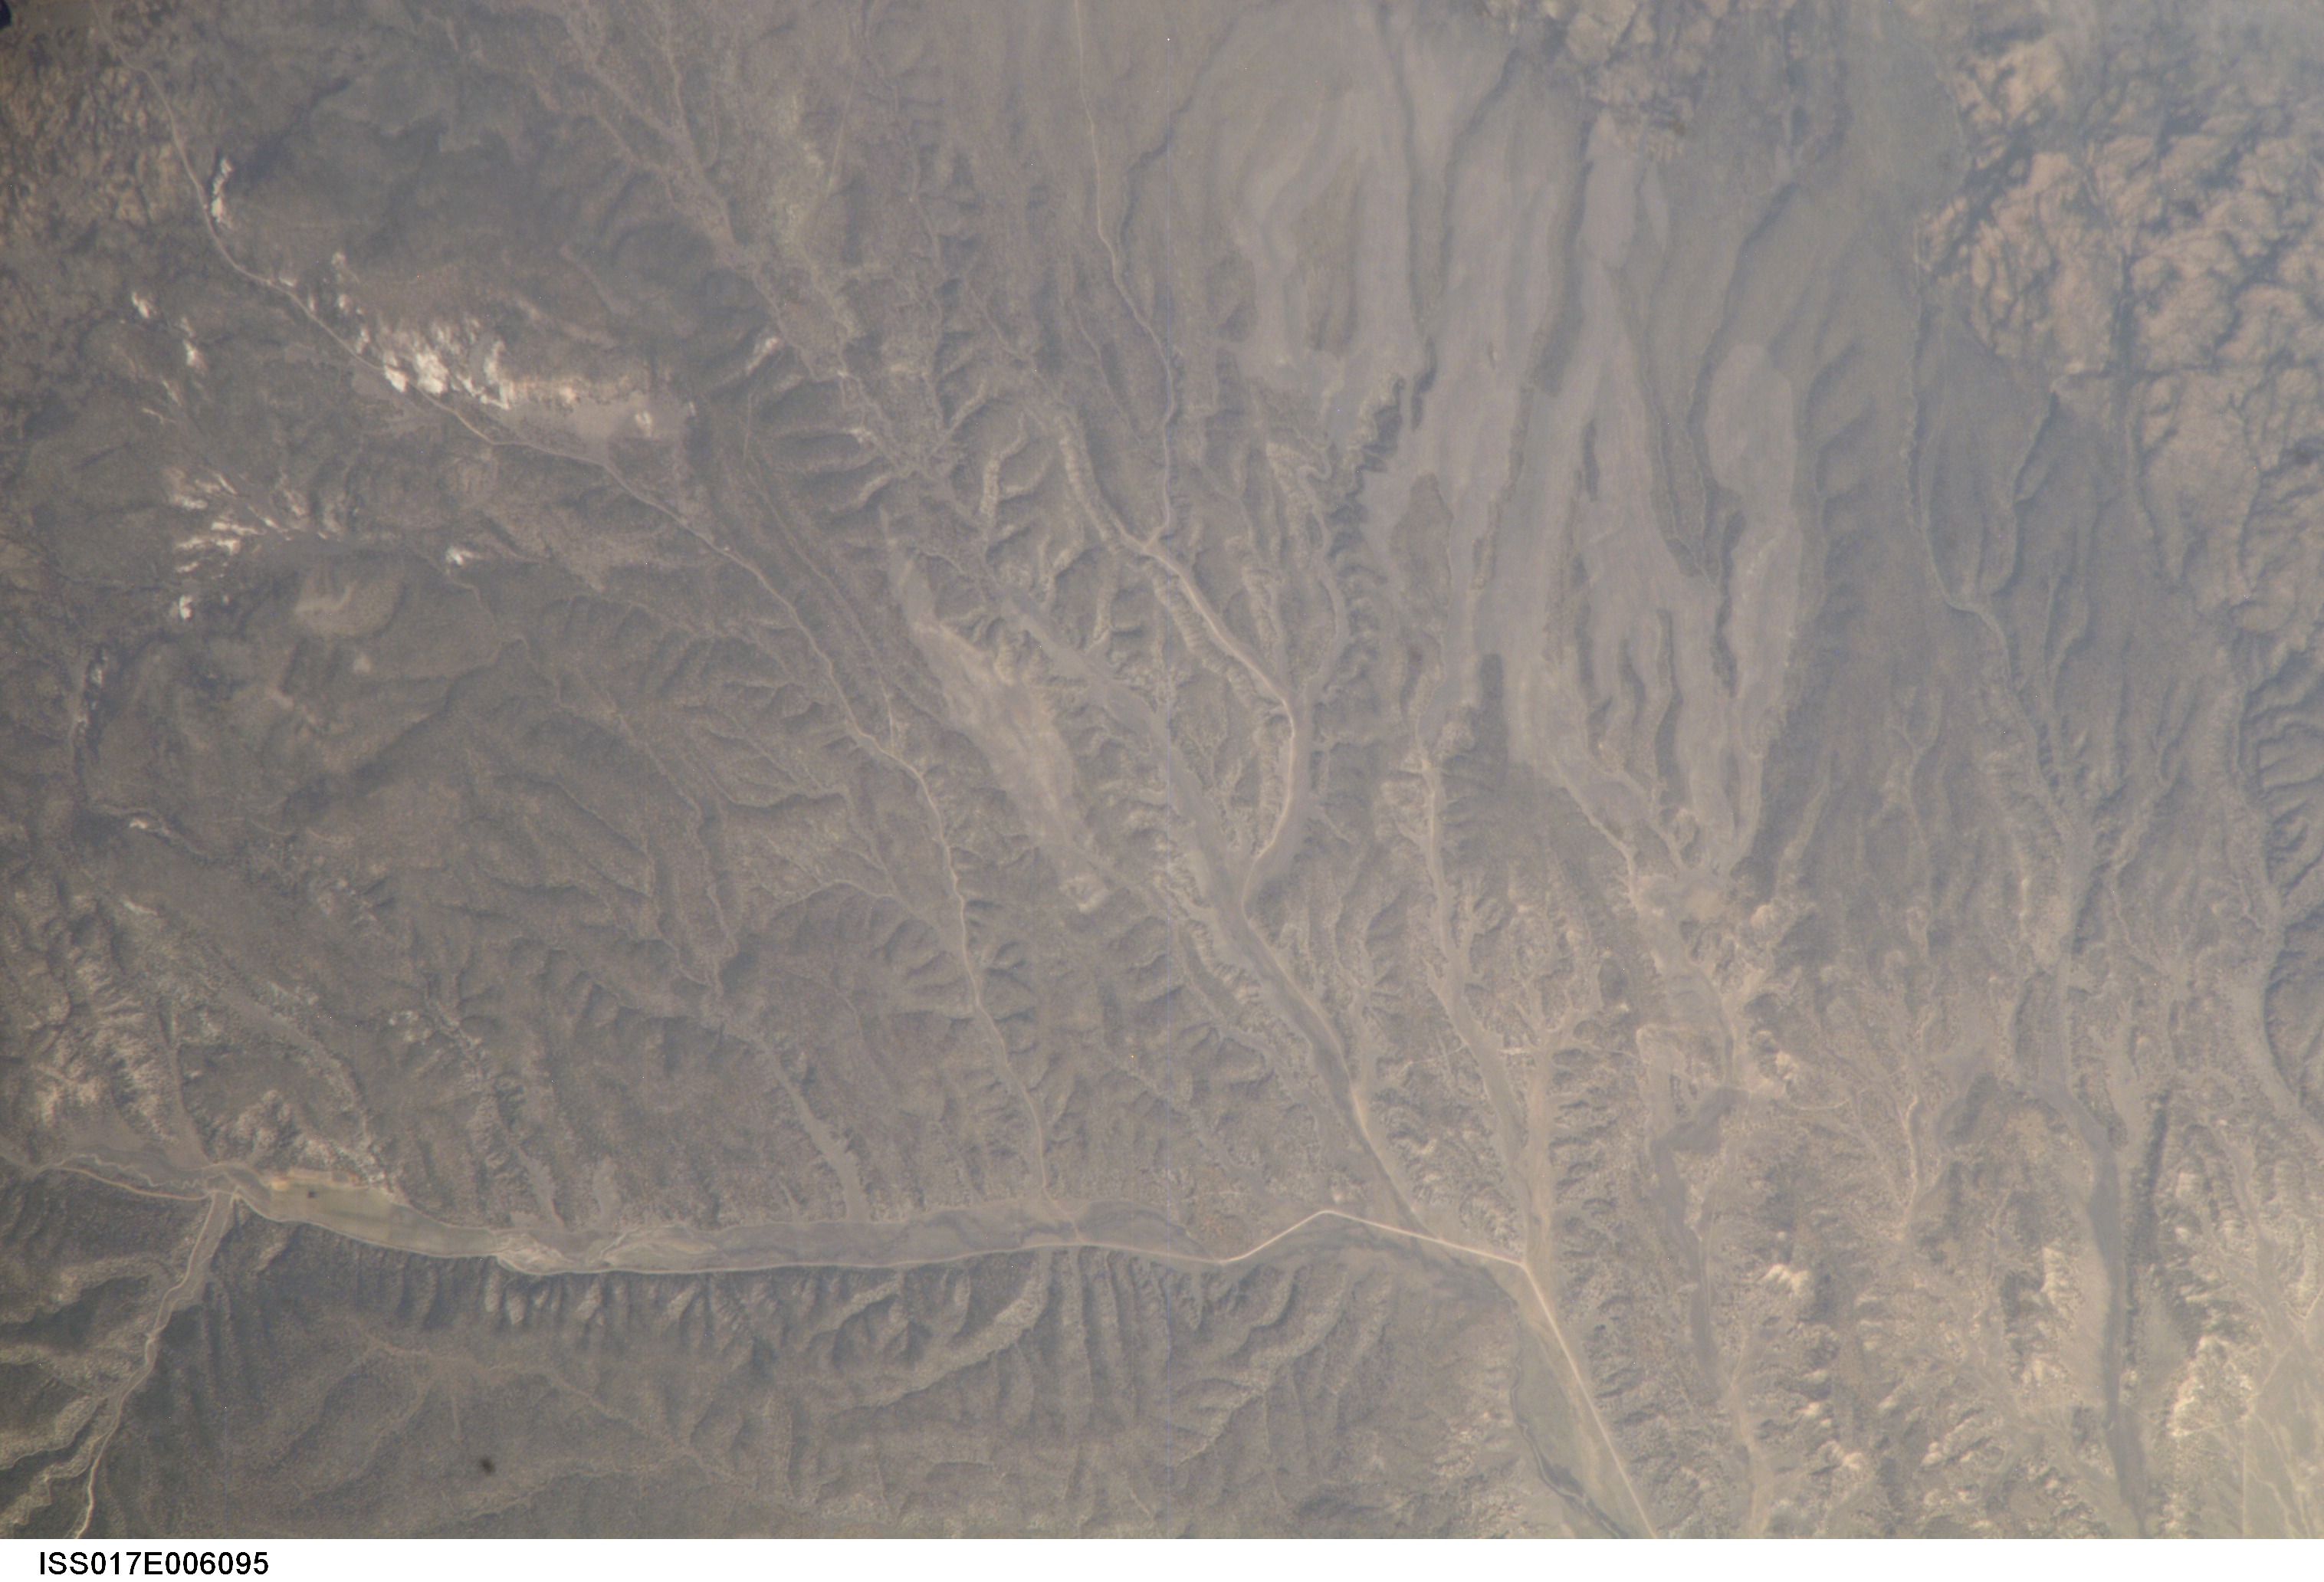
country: USA-NEVADA
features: CAMP VALLEY, BURNT CANYON CREEK
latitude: 38.2
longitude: -114.1
